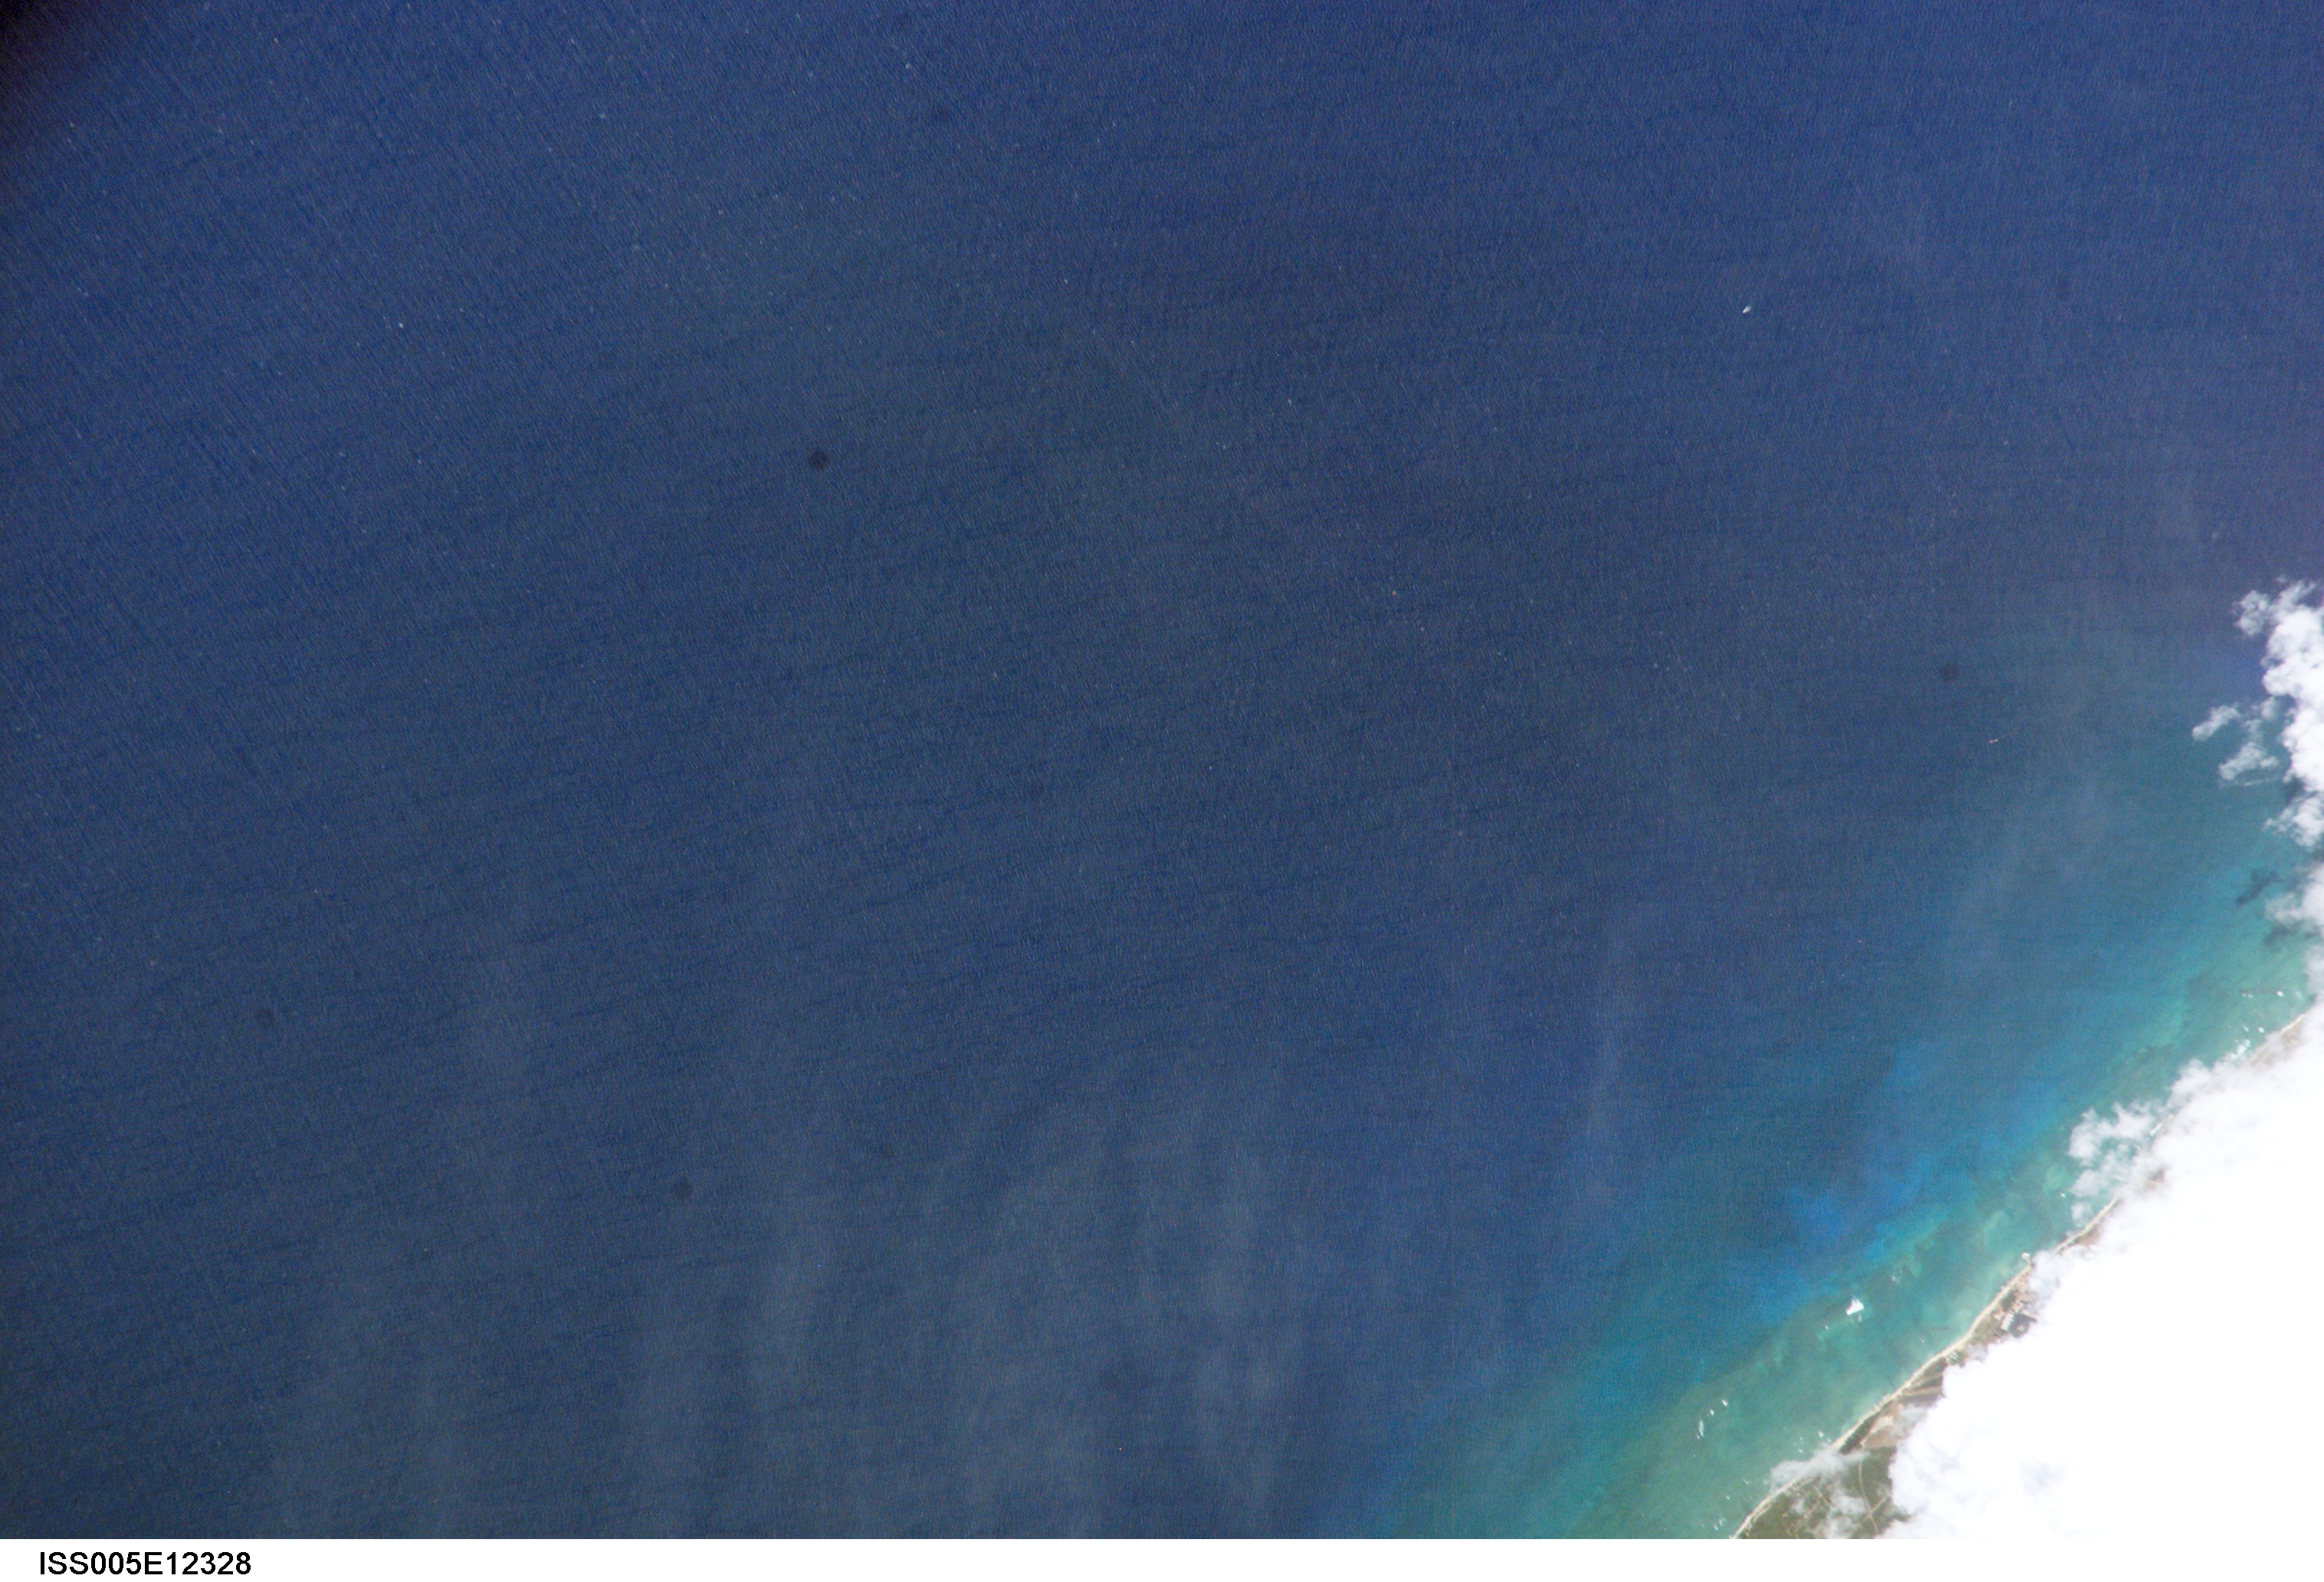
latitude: 21.5
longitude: -158.0
